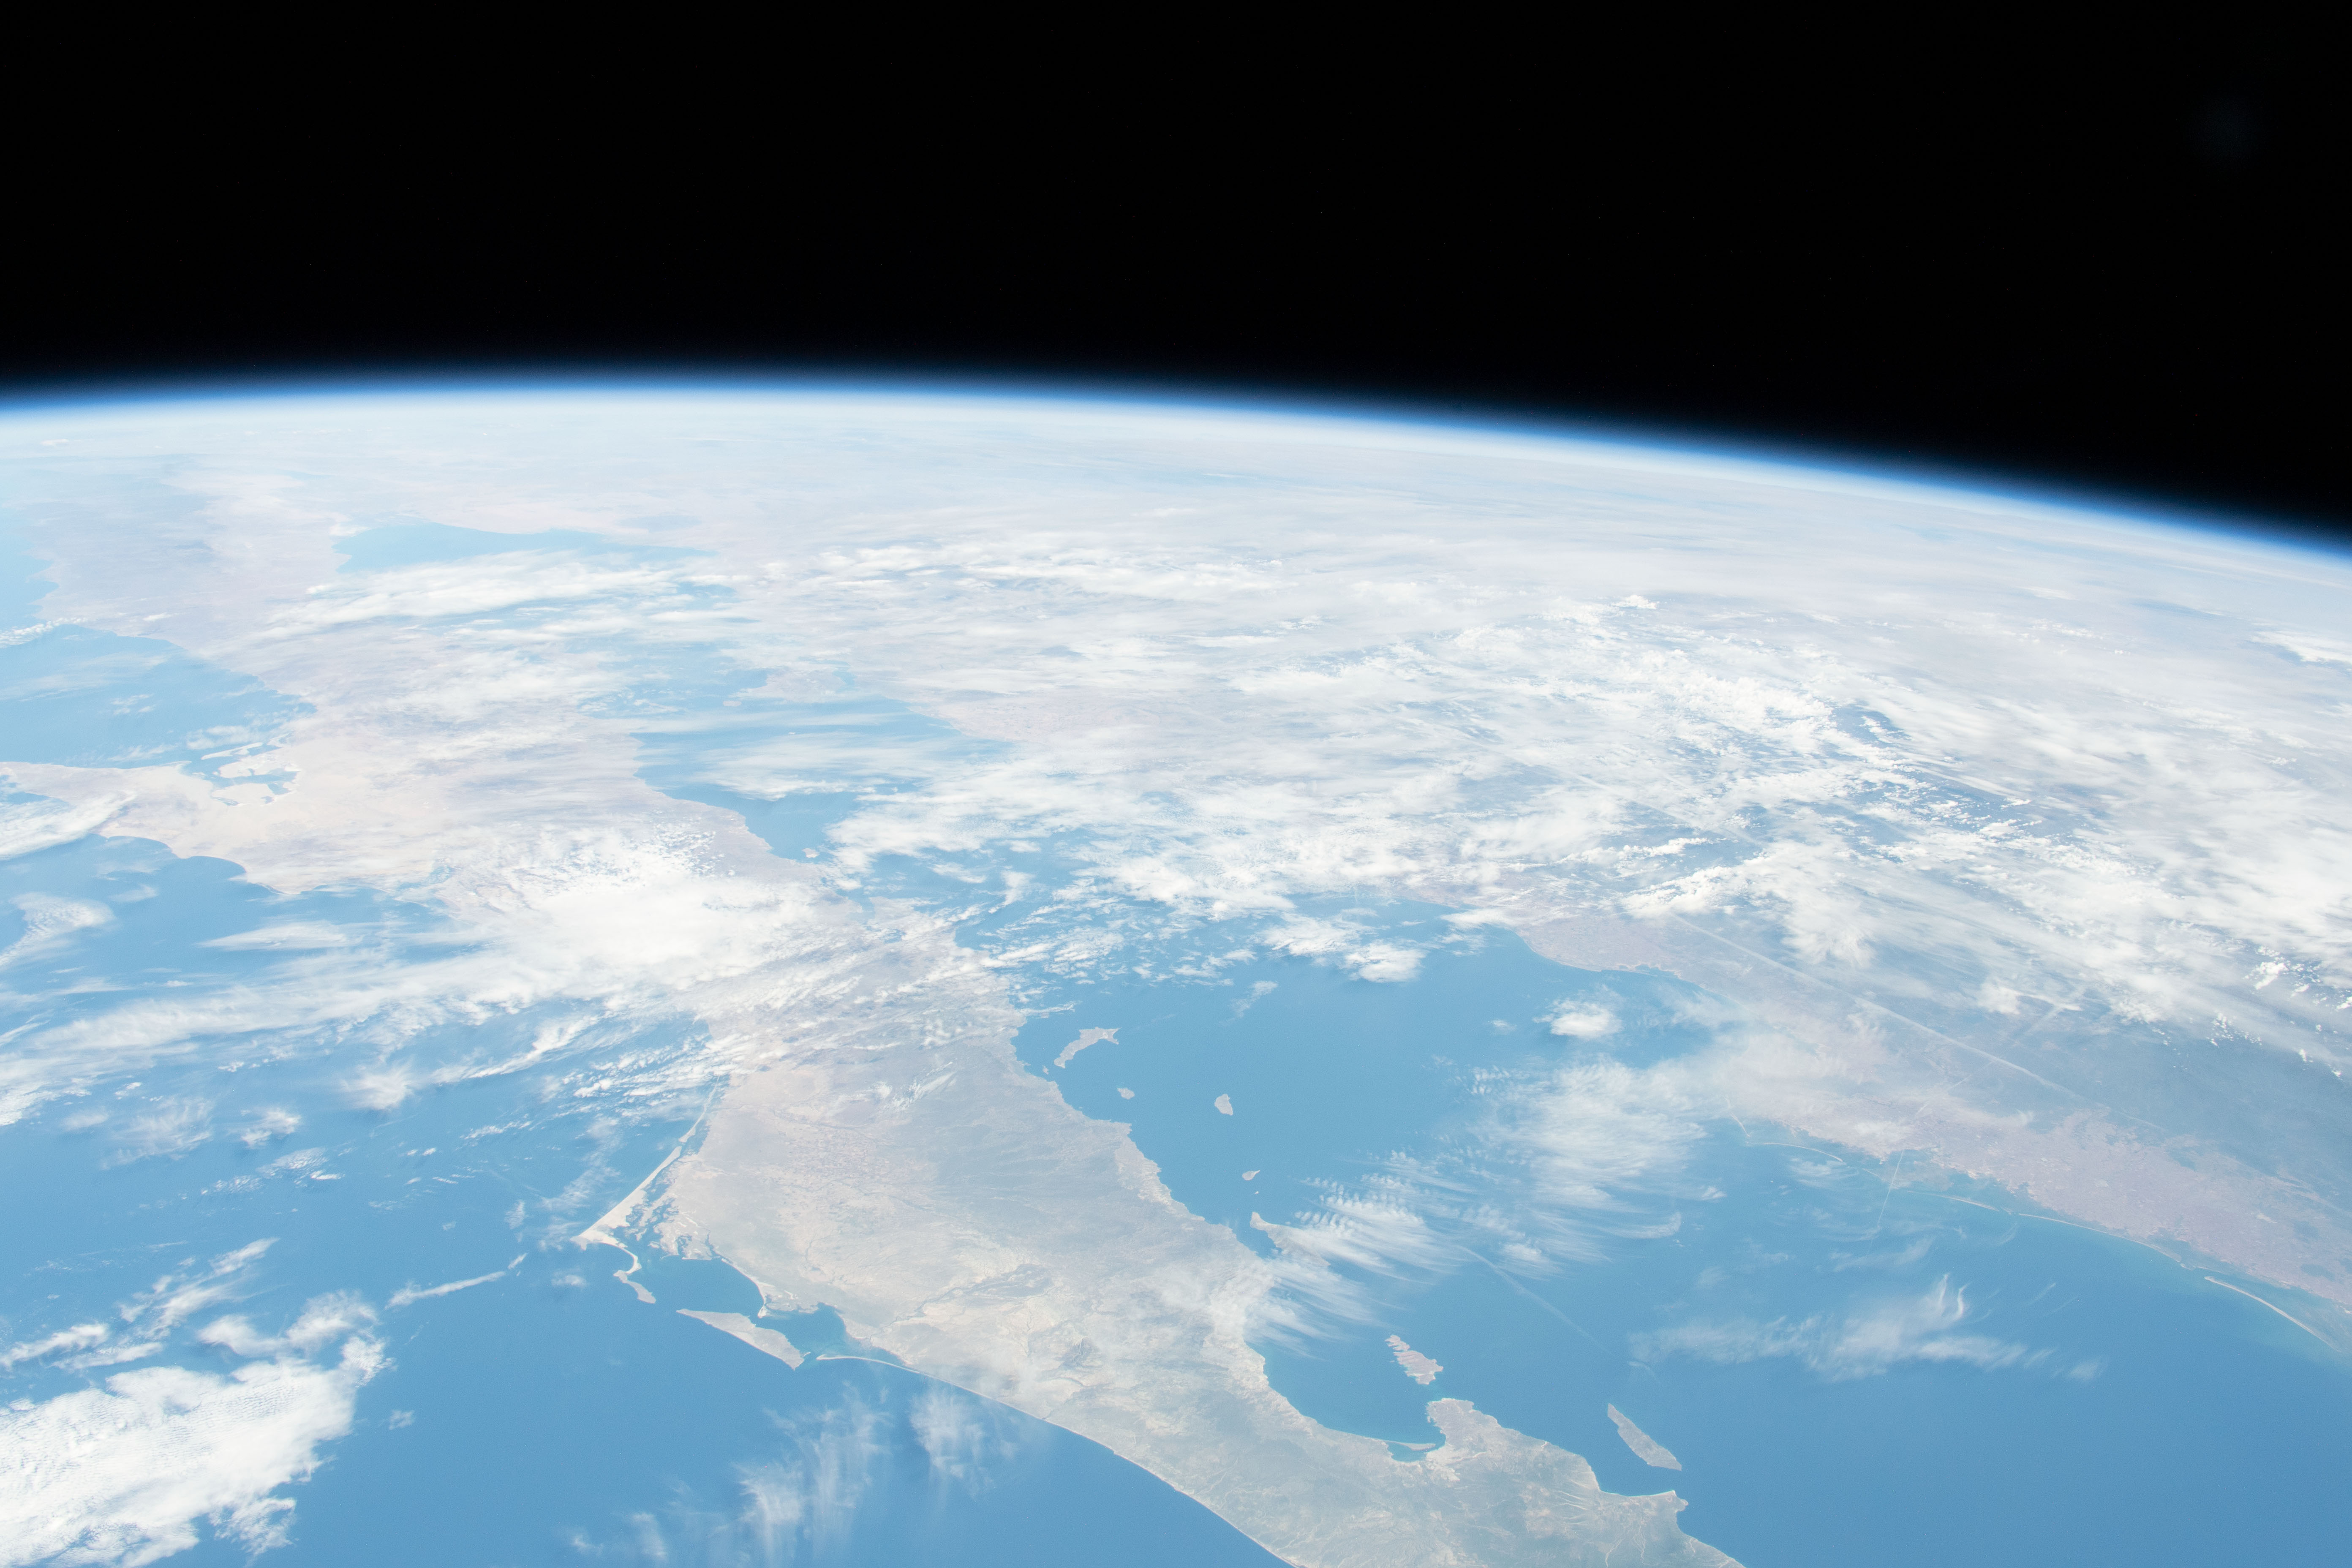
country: MEXICO
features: GULF OF CALIFORNIA, BAJA CALIFORNIA SUR
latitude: 29.0
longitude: -110.5
